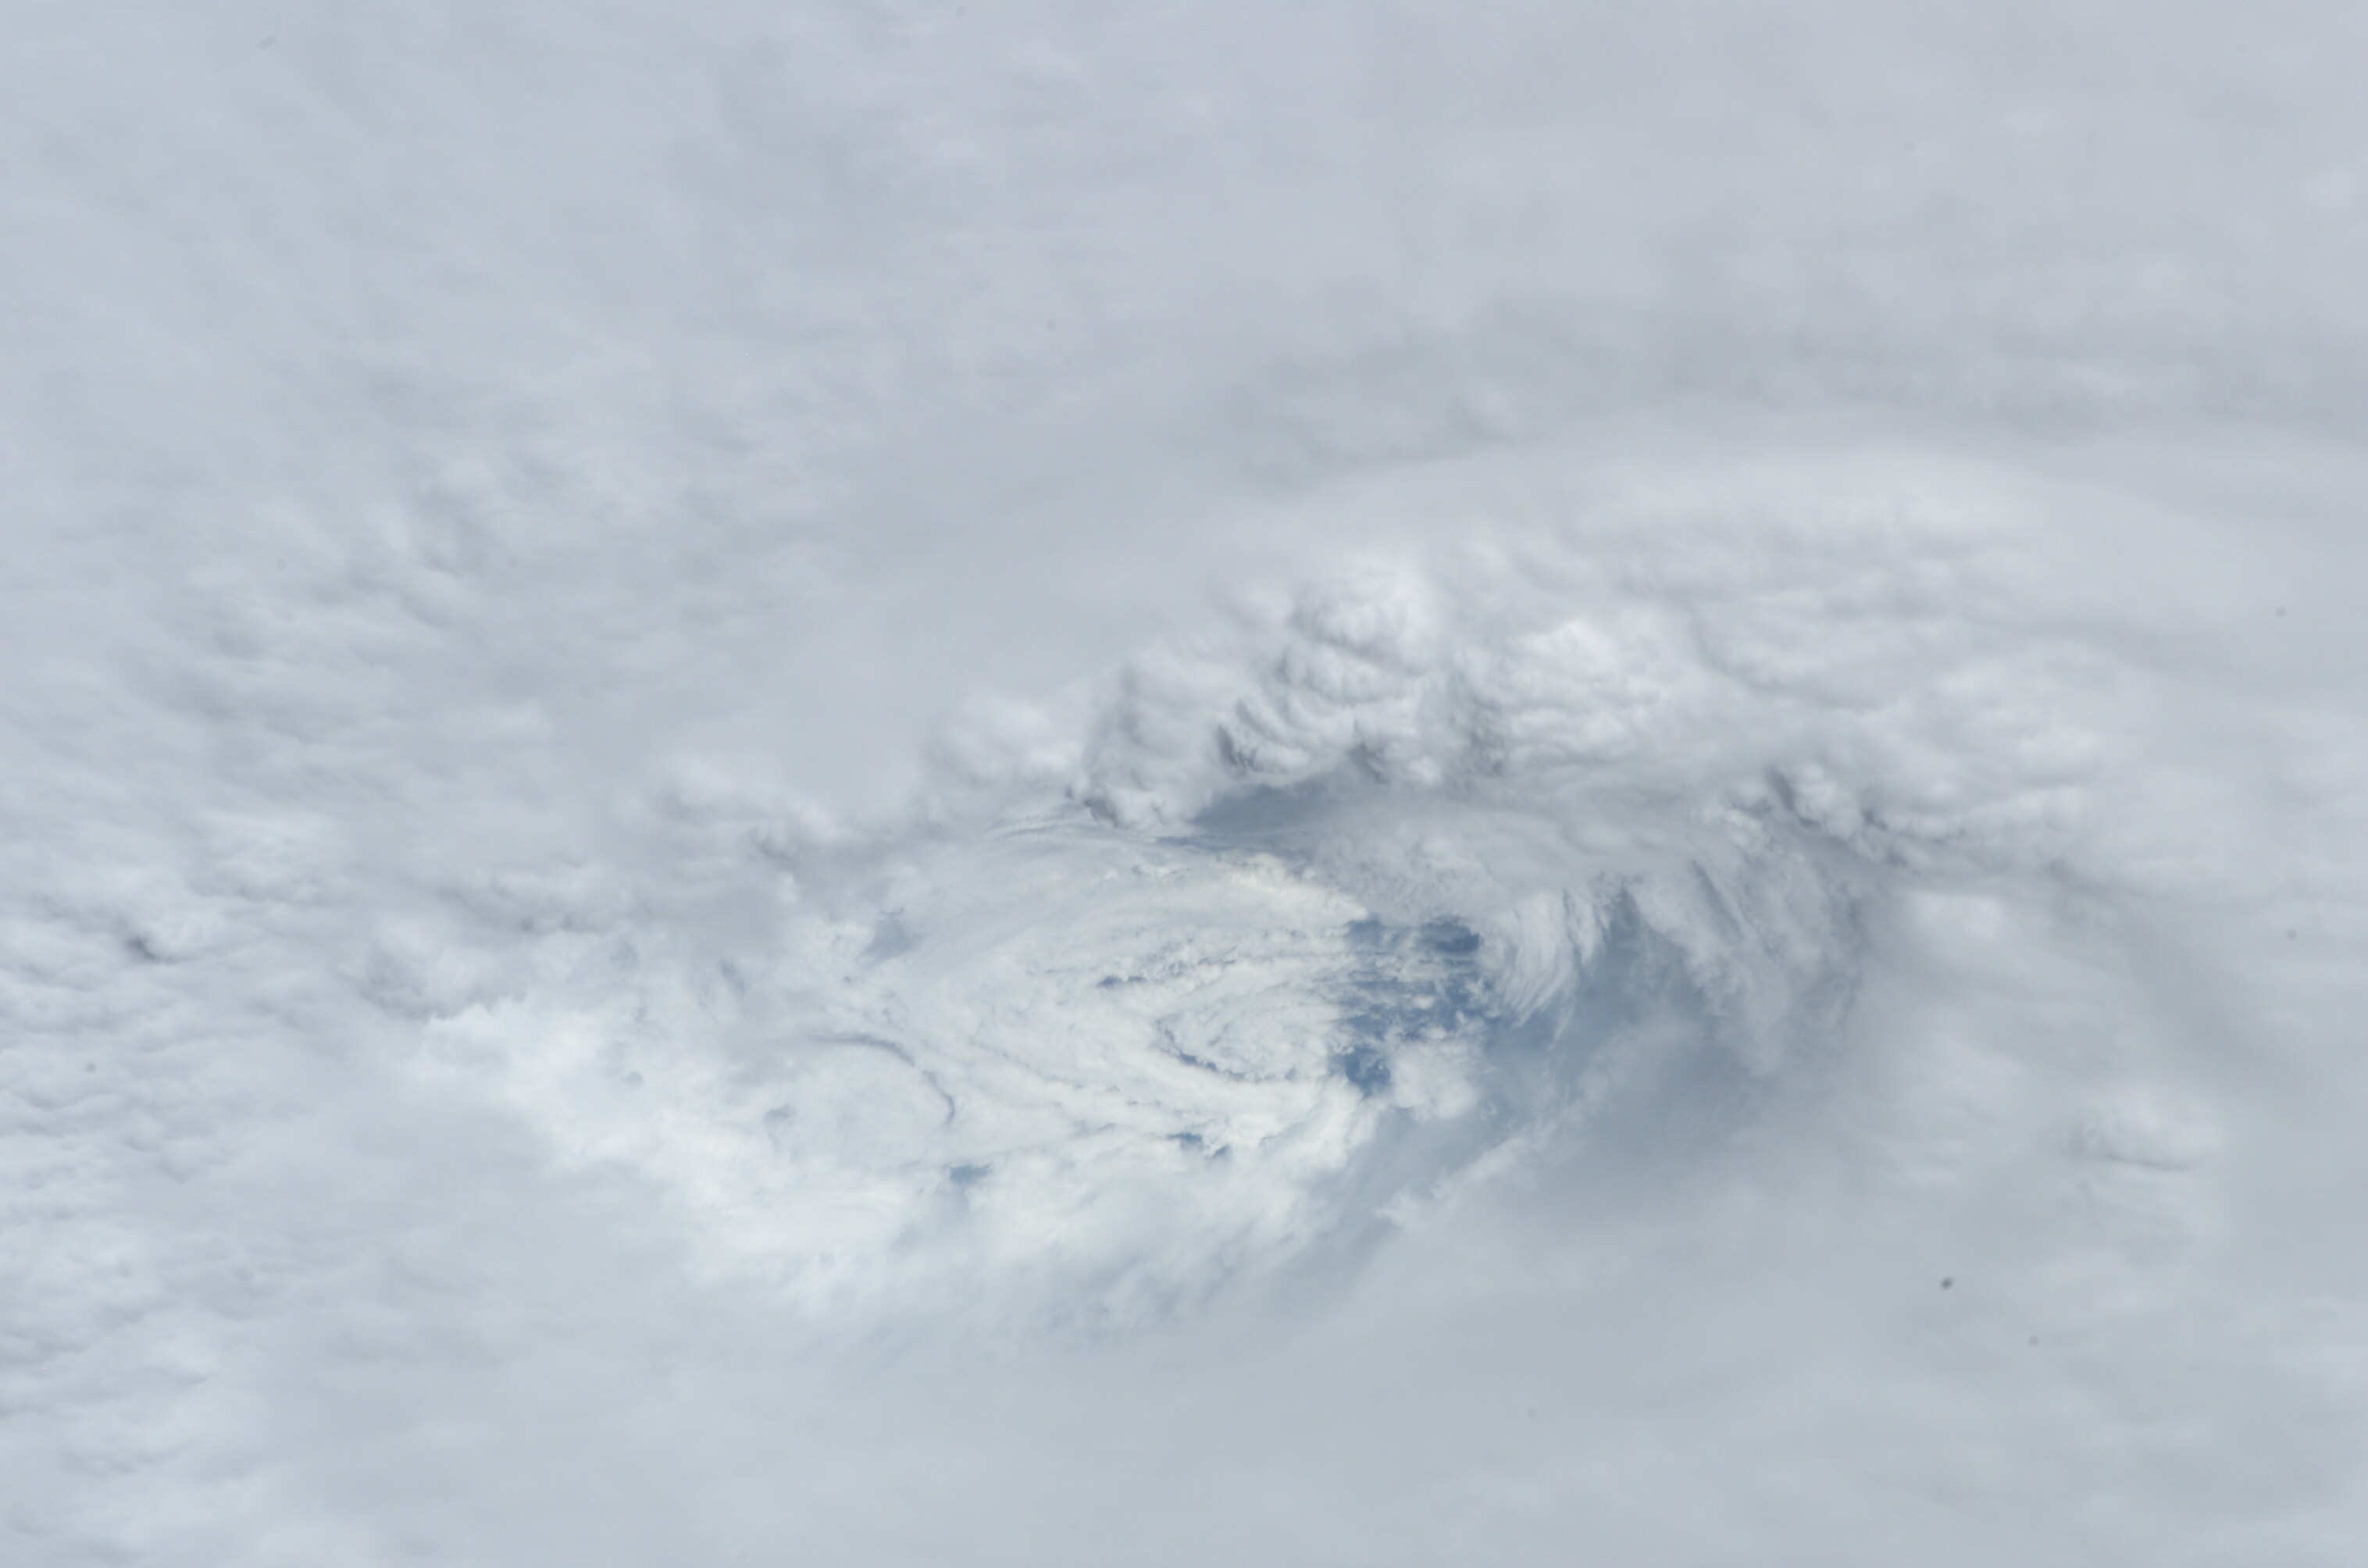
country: GULF OF MEXICO
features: HURRIC. RITA, EYE WALL DETAIL
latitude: 27.4
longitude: -91.9
